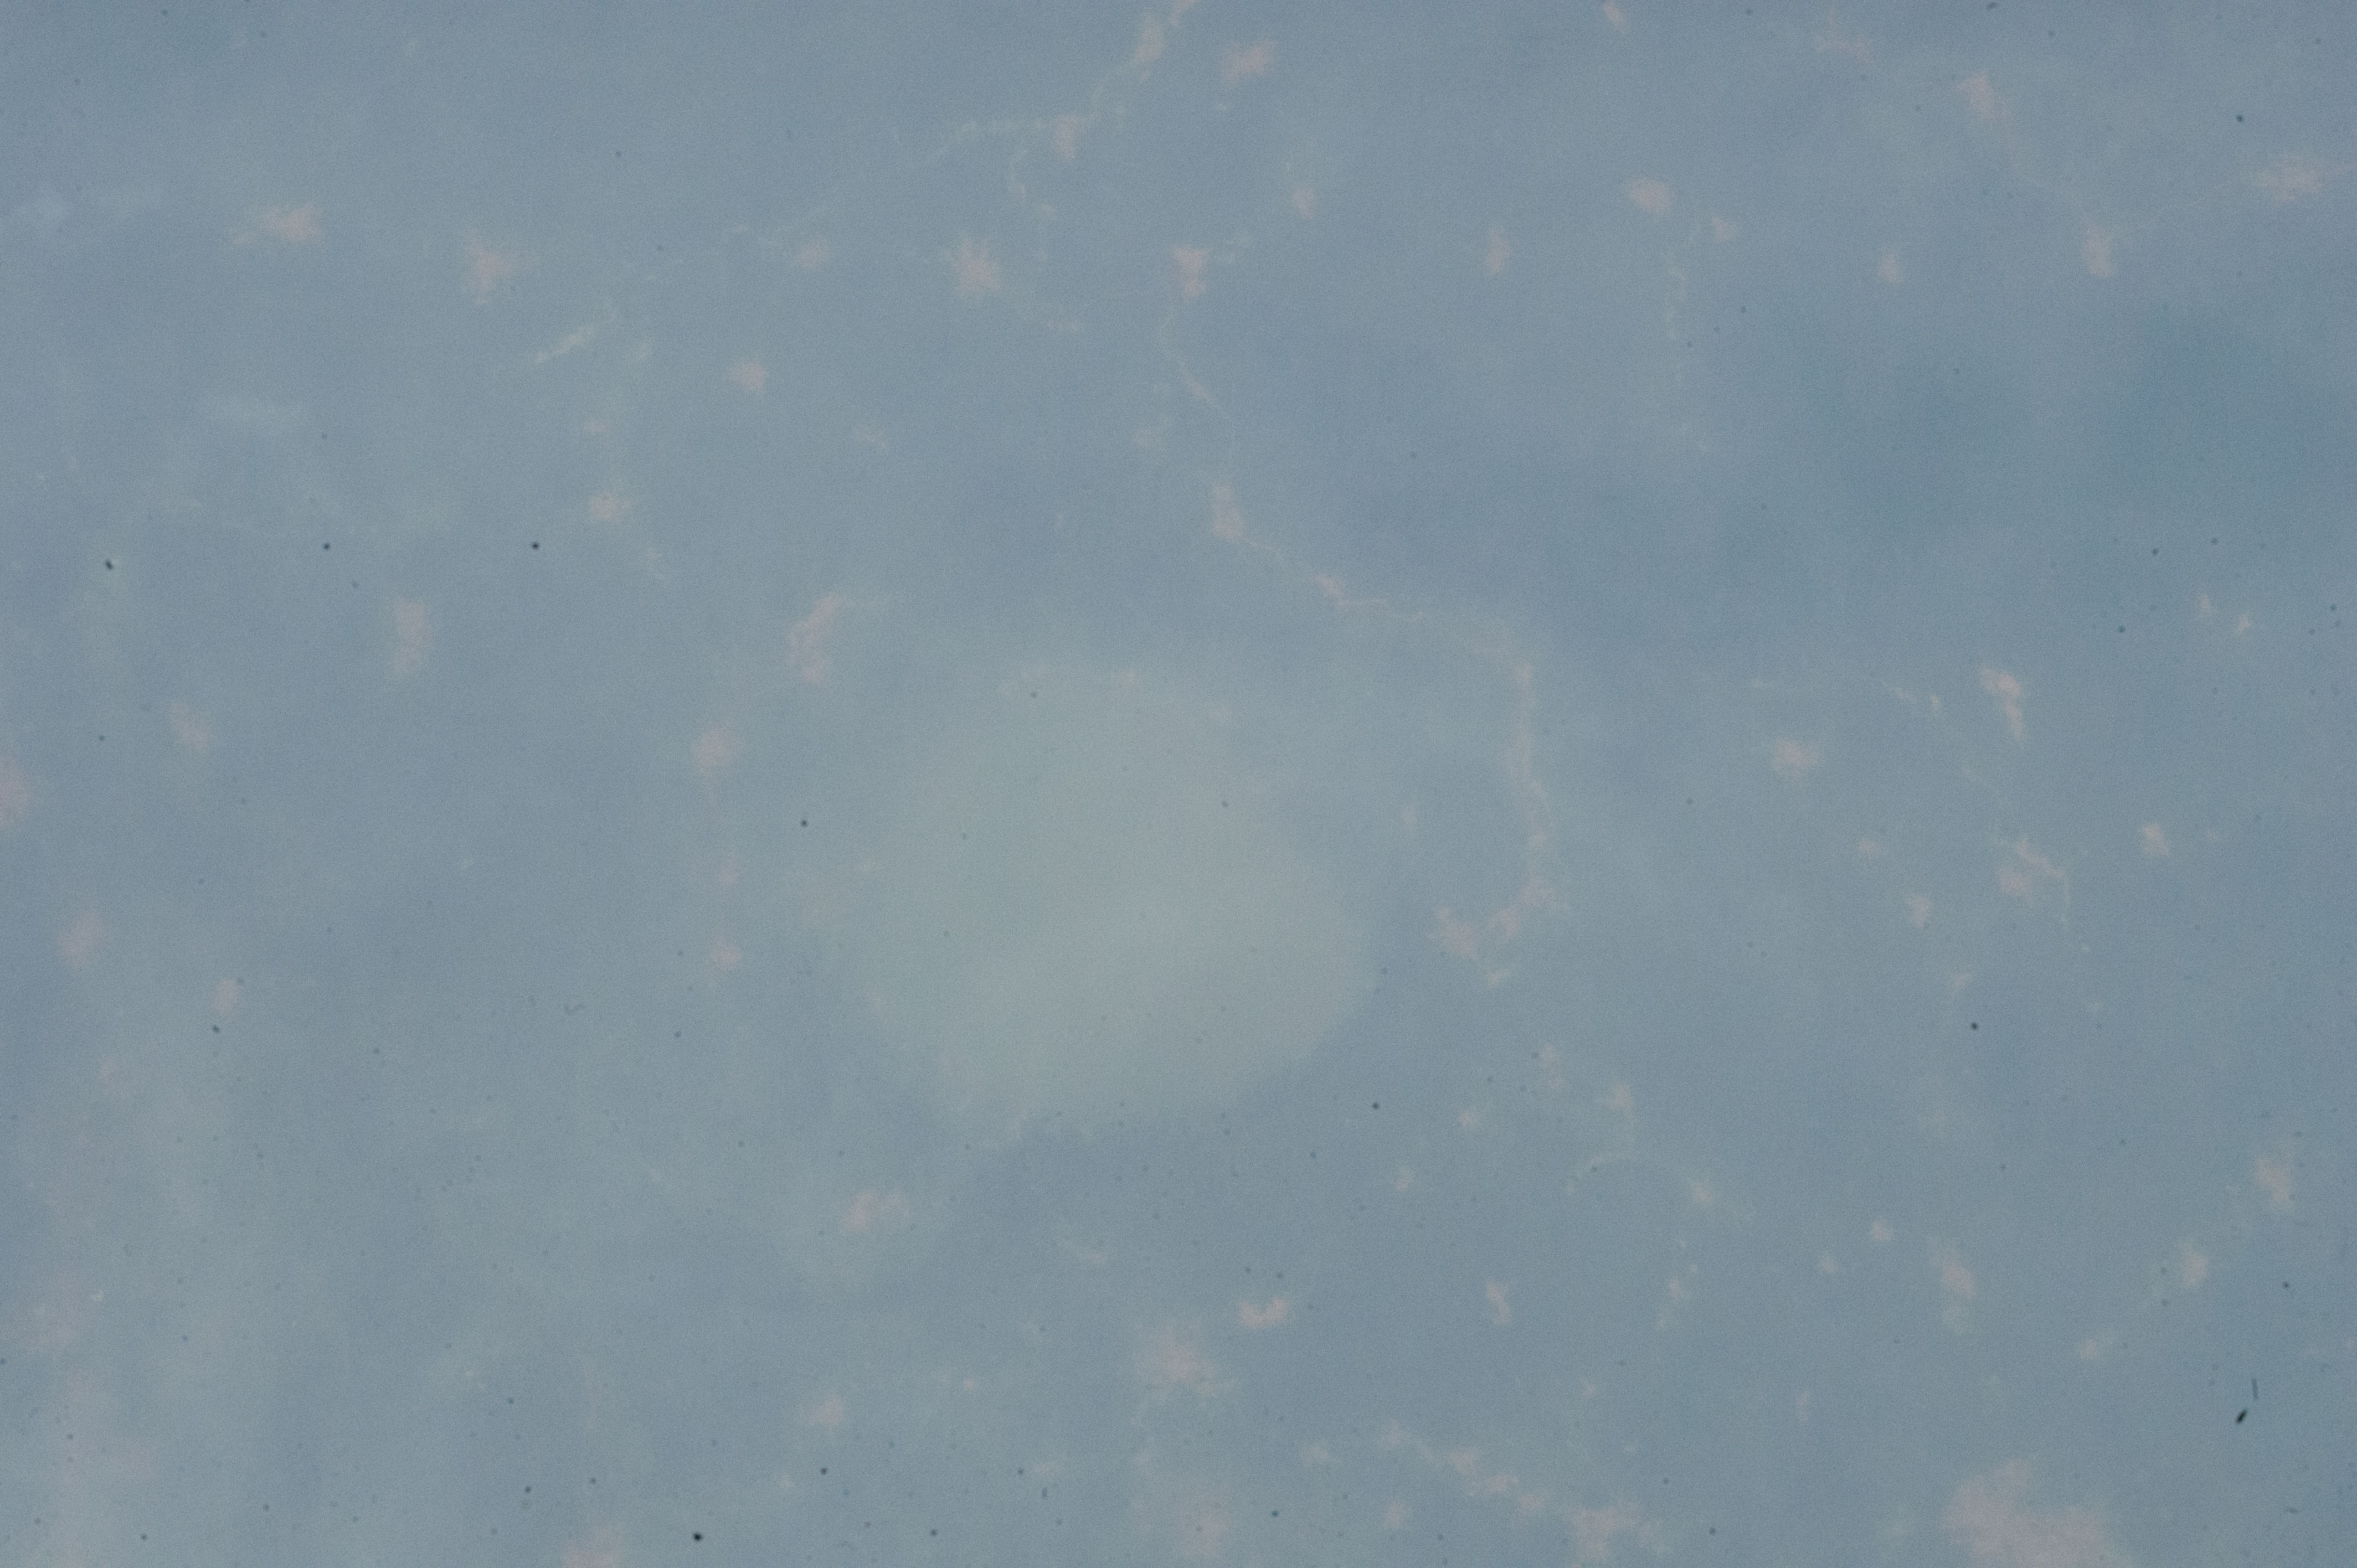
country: GHANA
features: BOSUMTWI IMPACT CRATER, LAKE, FOREST, ROADS, DENSE HAZE, SOFT
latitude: 6.5
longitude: -1.4
